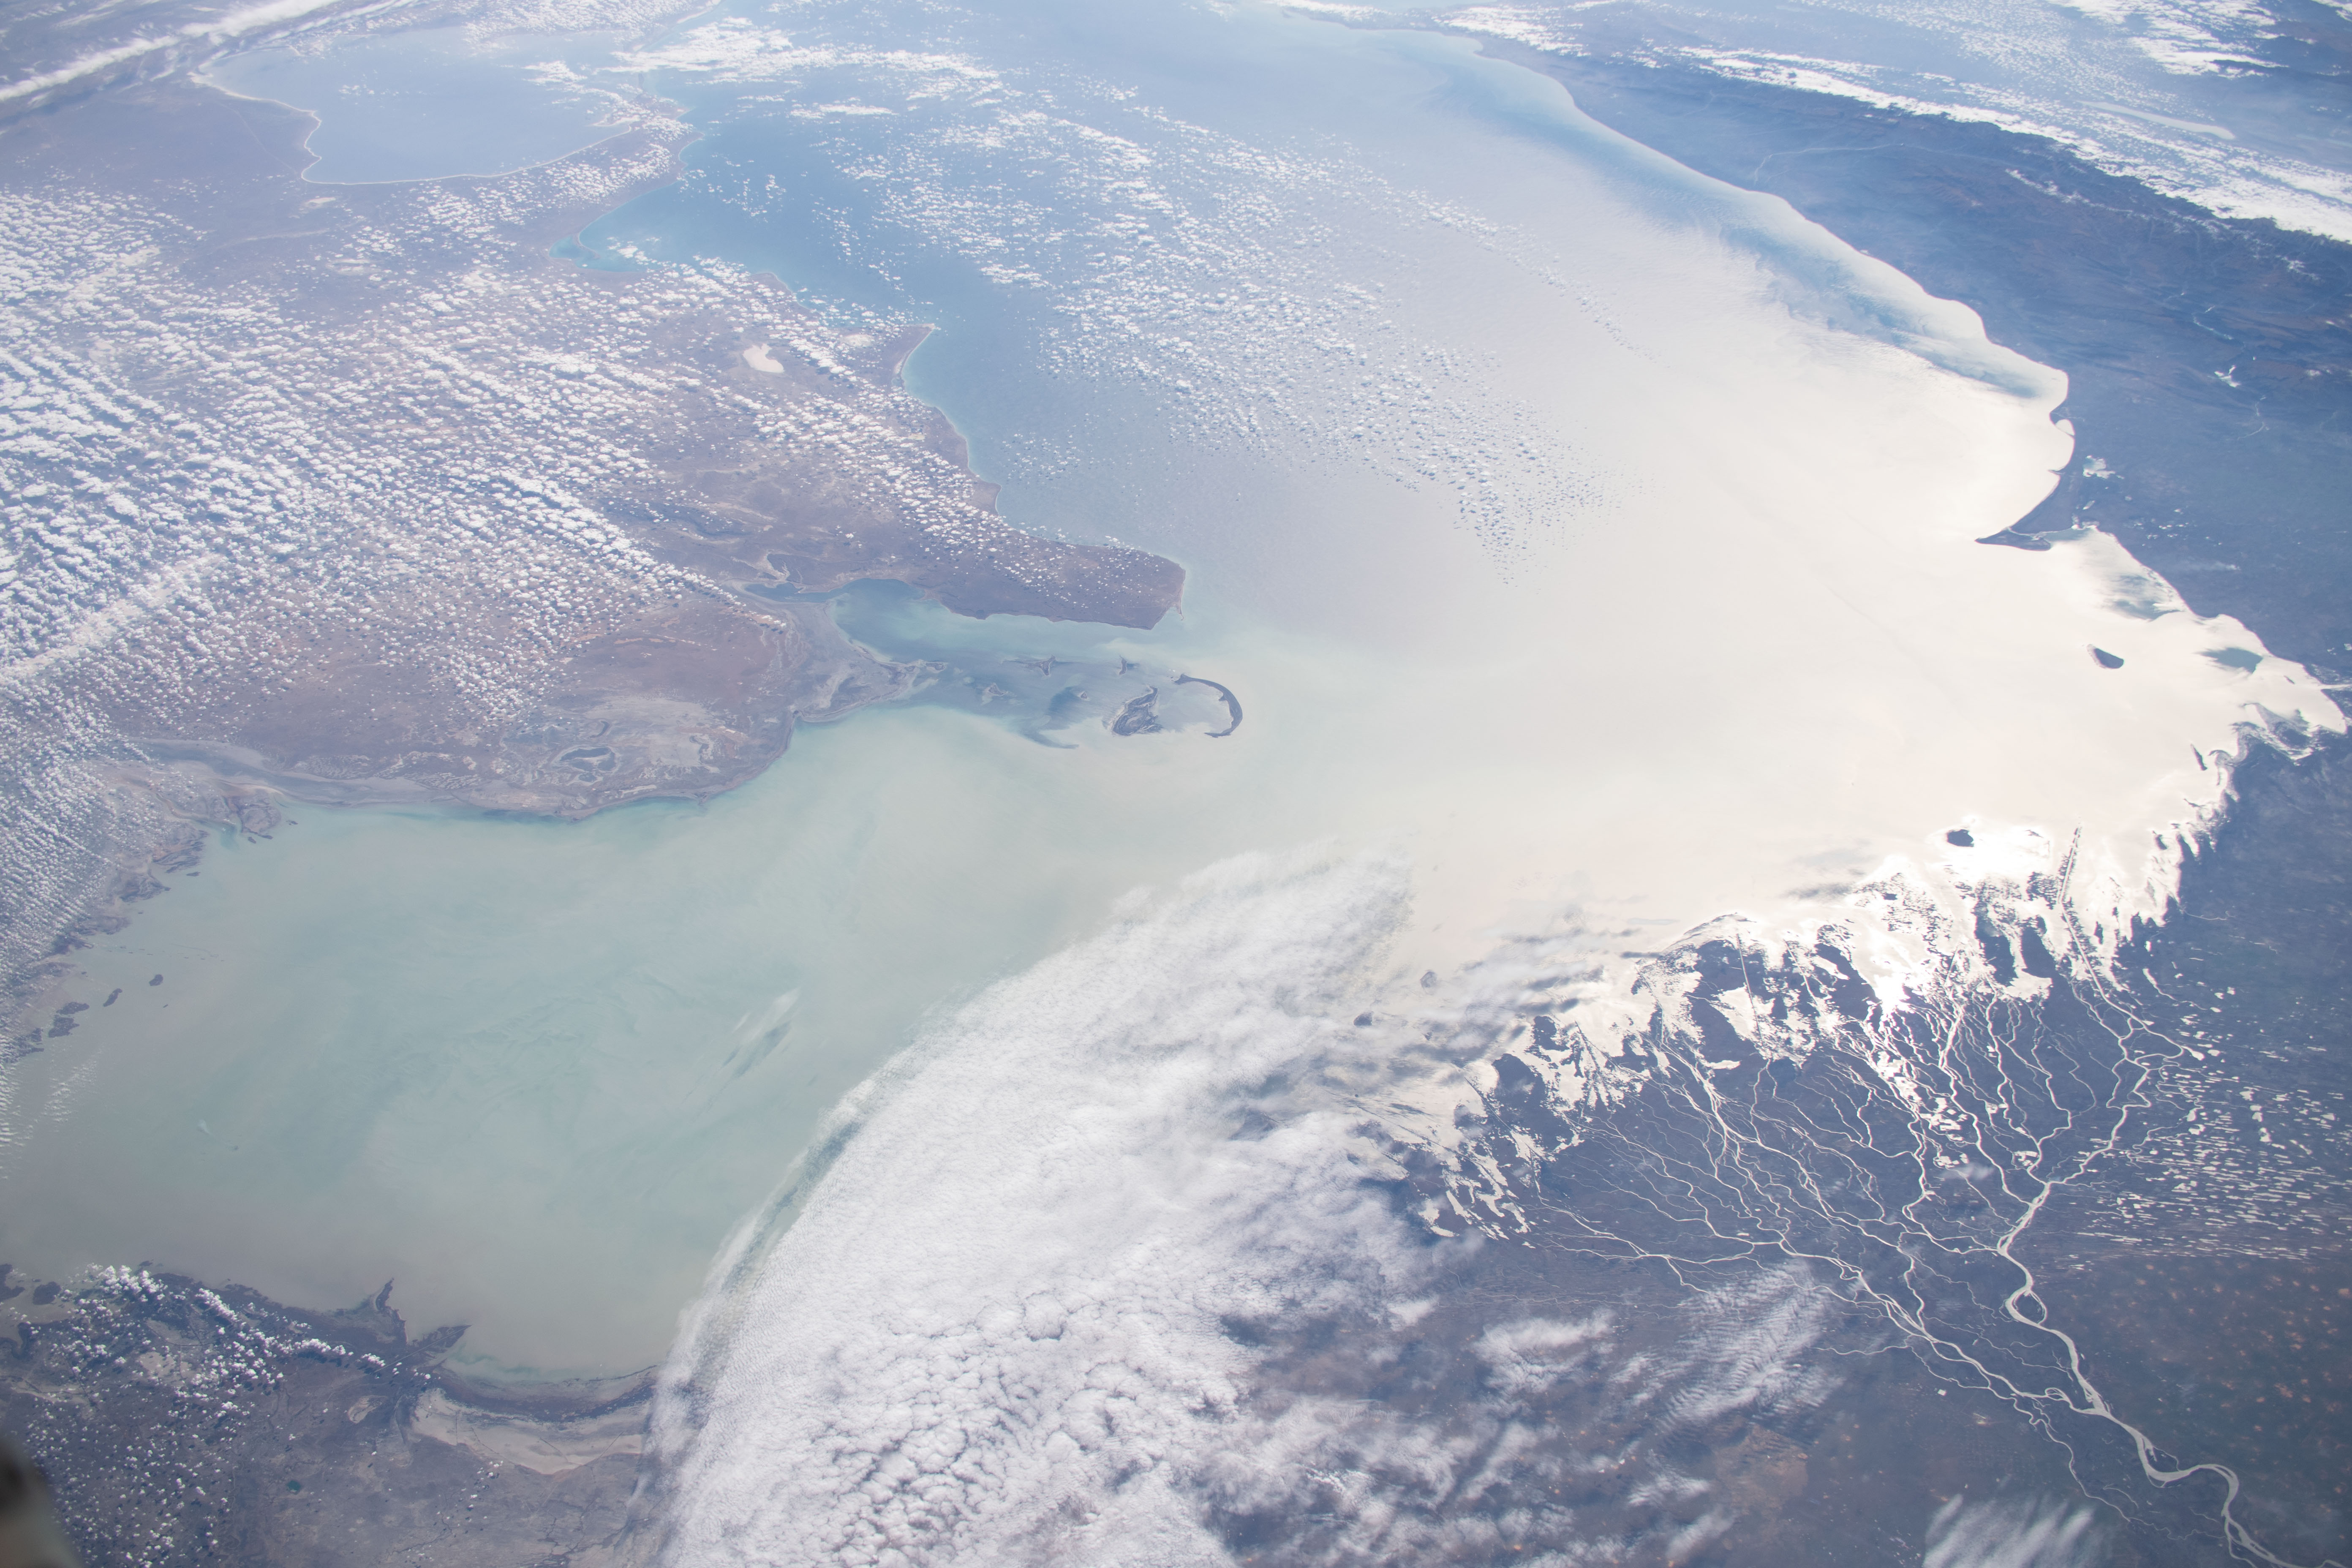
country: KAZAKHSTAN
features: CASPIAN SEA, ASTRAKHAN, VOLGA DELTA
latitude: 45.0
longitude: 50.0
